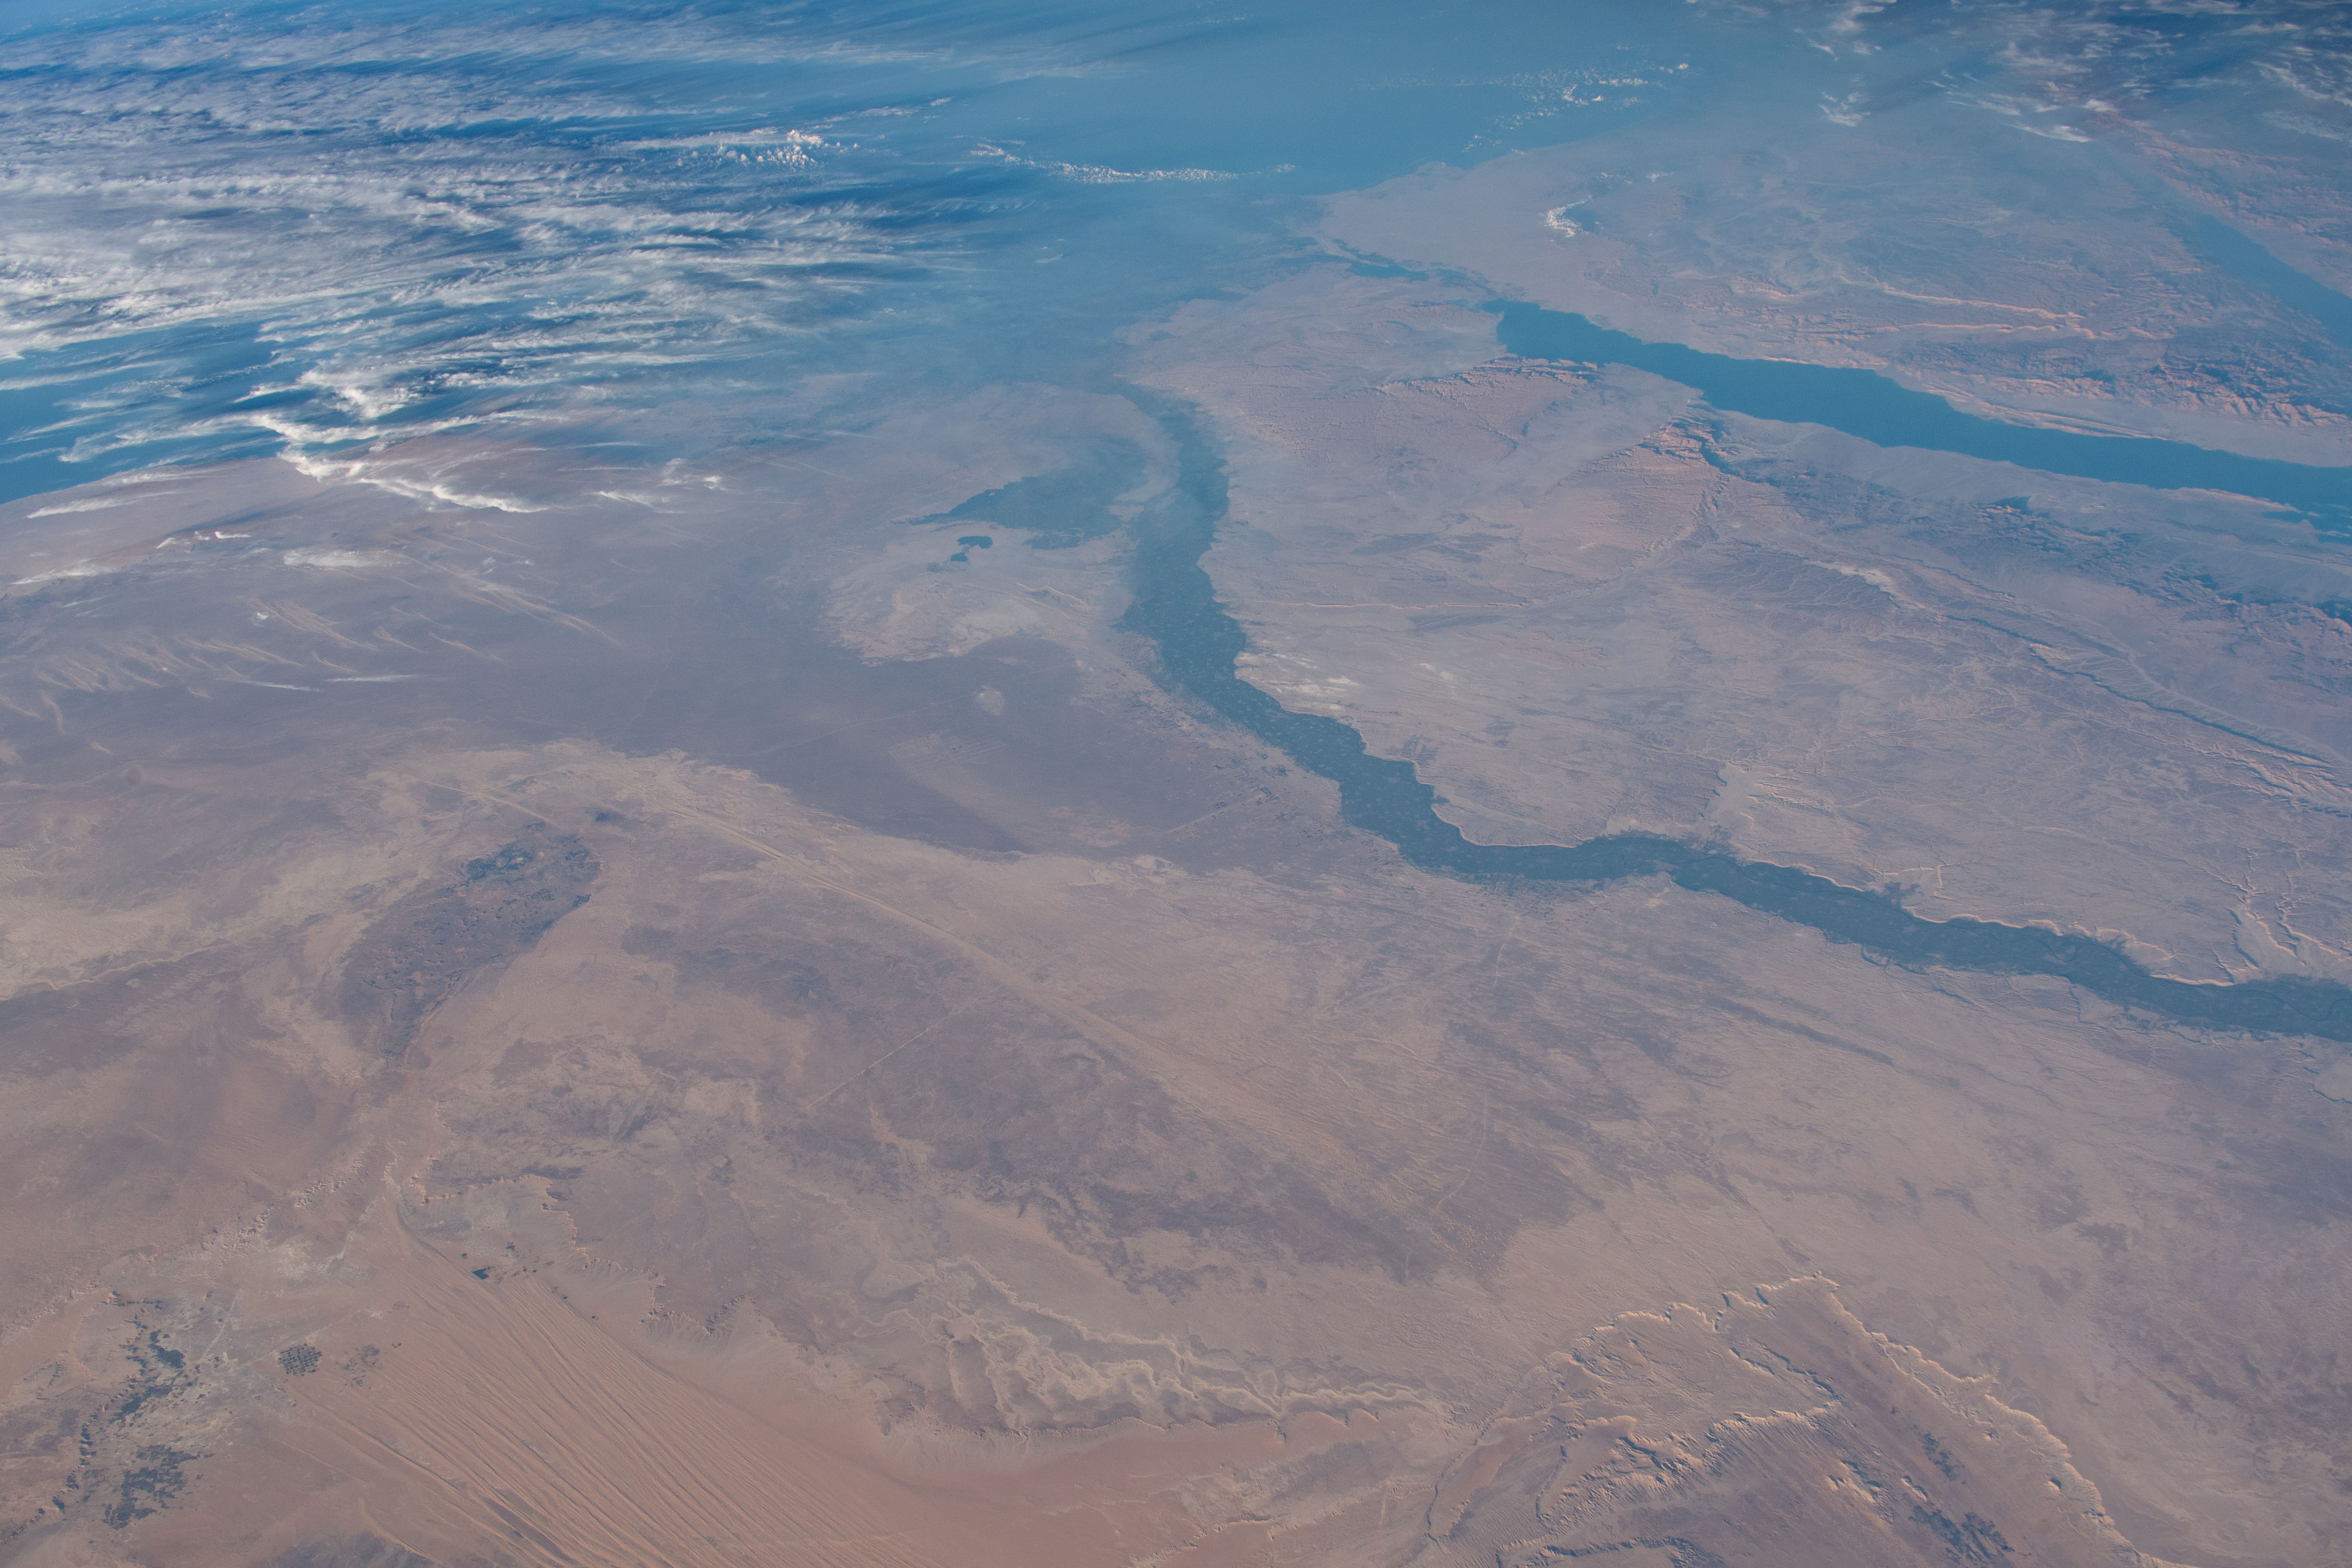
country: EGYPT
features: NILE RIVER, NILE DELTA, FAIYUM, GULF OF SUEZ
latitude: 28.0
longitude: 30.5
